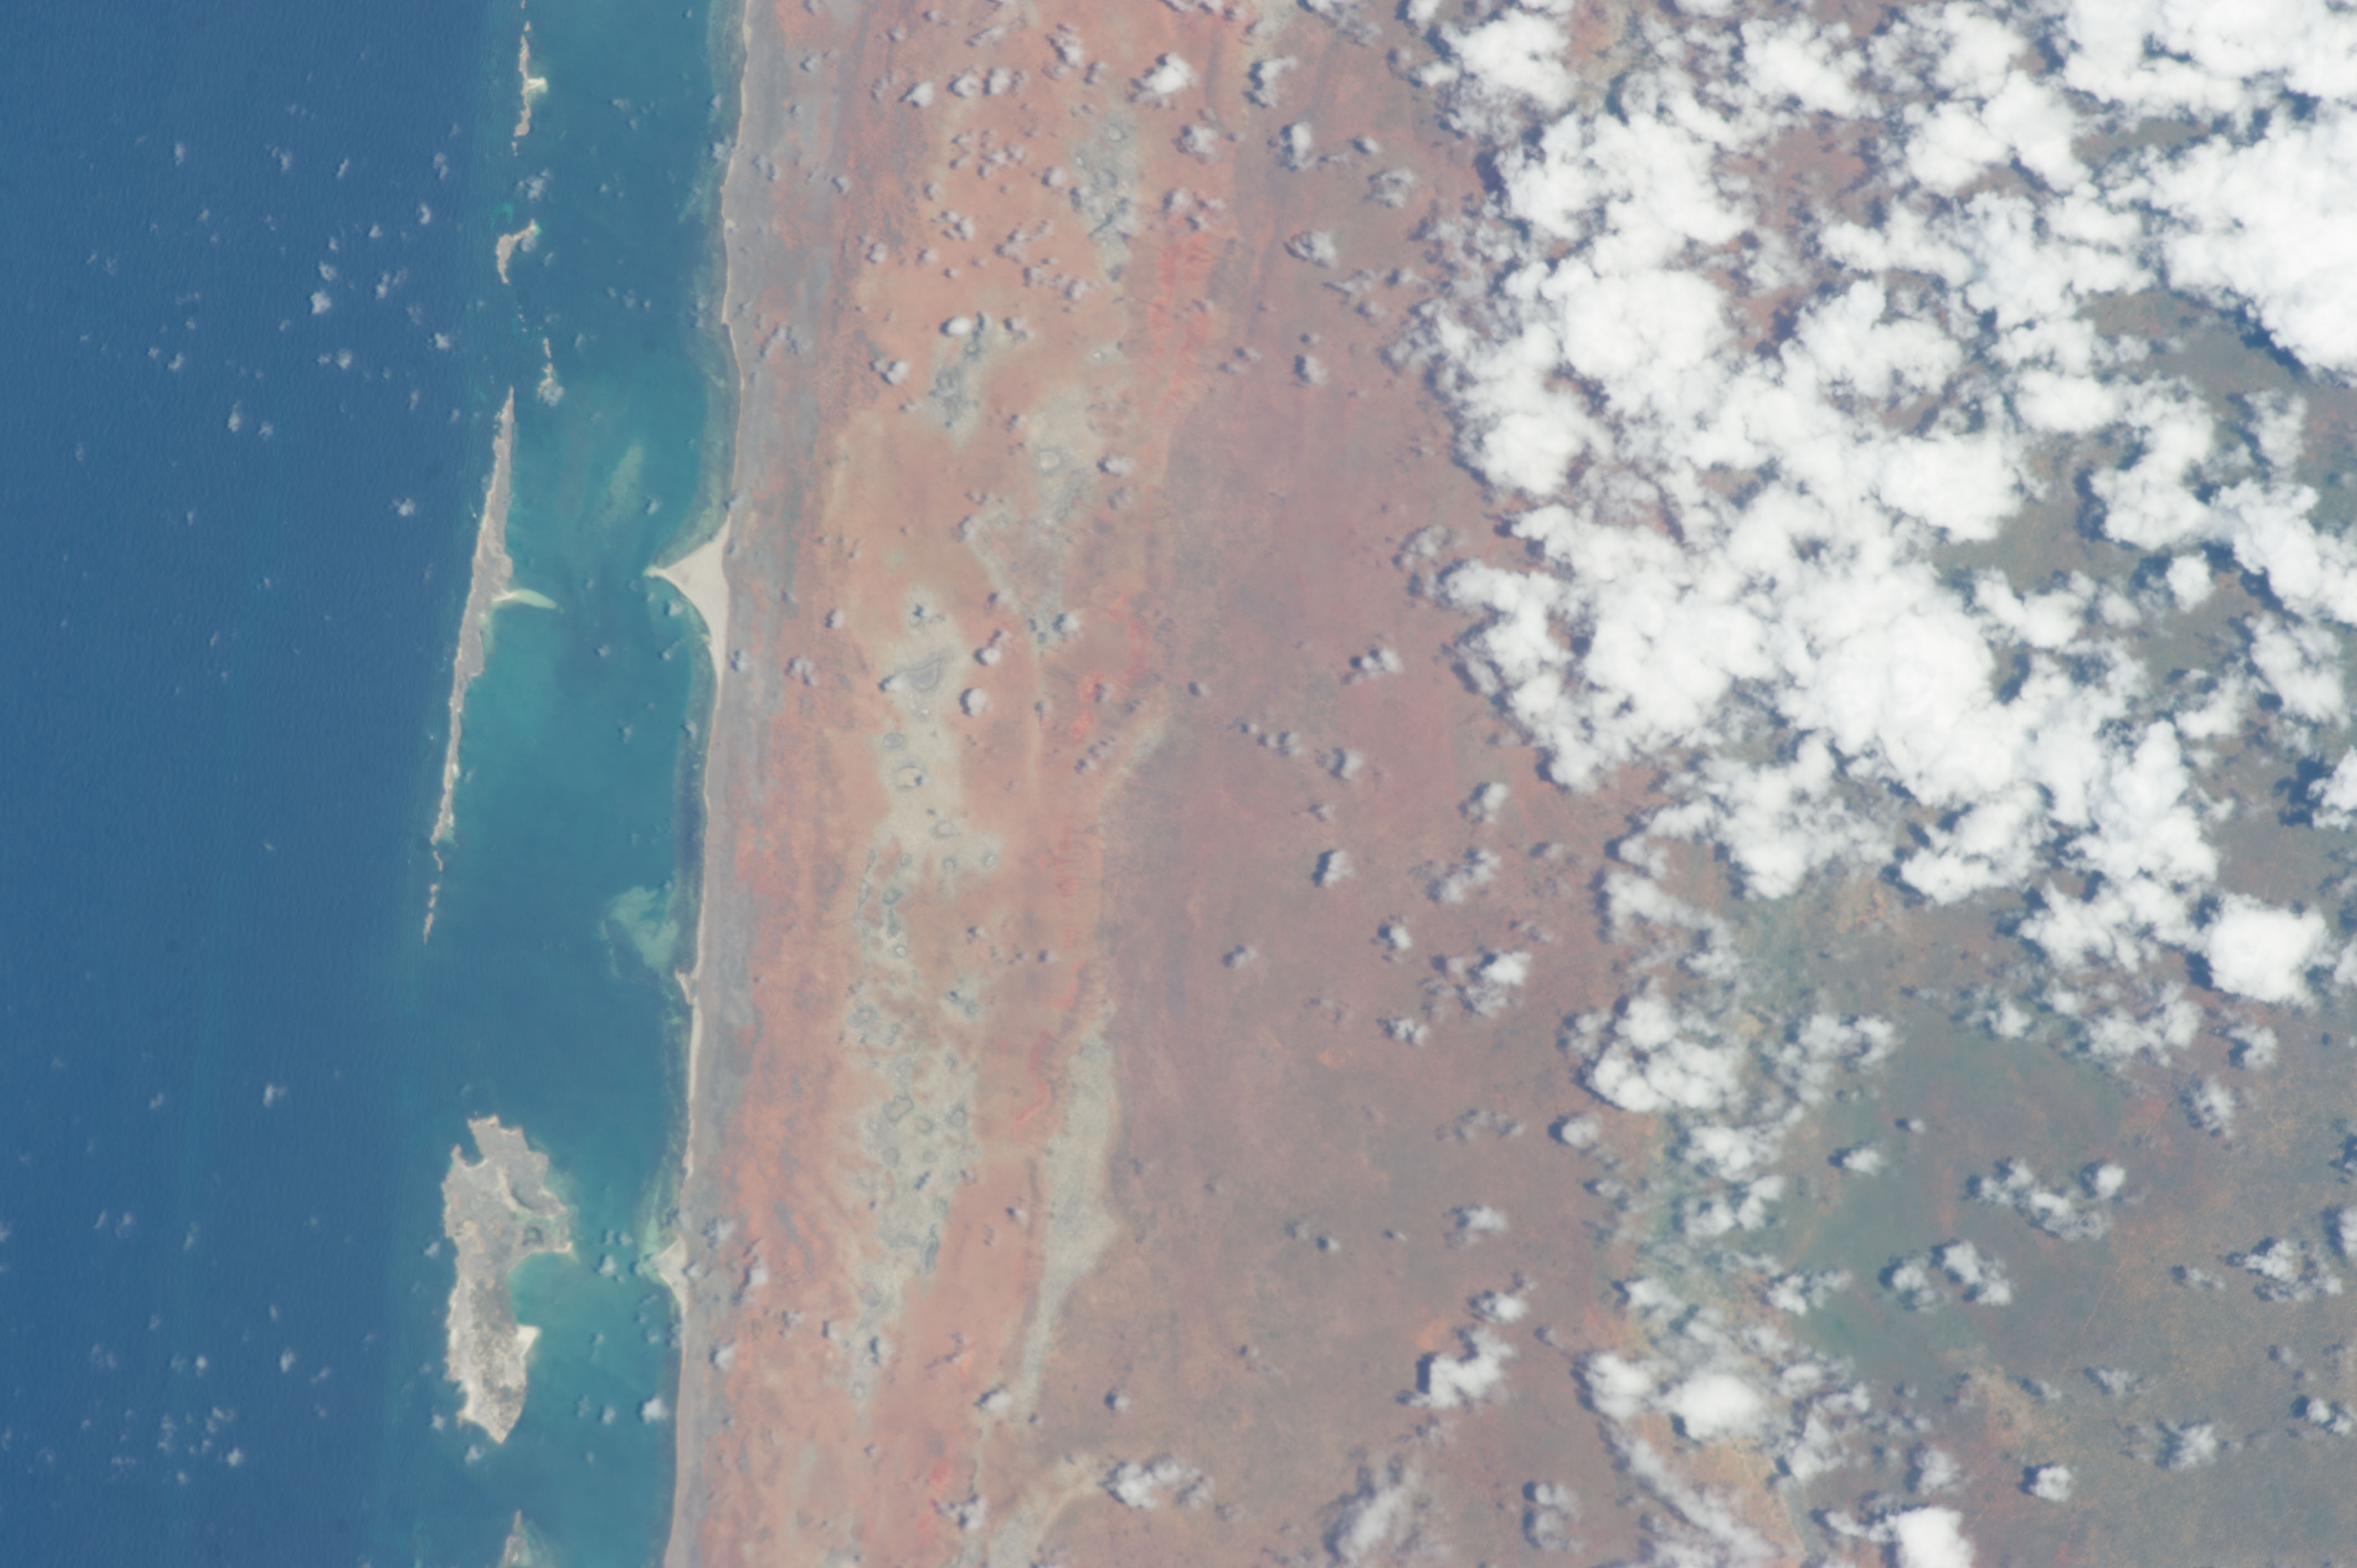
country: SOMALIA
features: COASTLINE, REEFS, DUNE PATCHES
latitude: -0.6
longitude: 42.2
